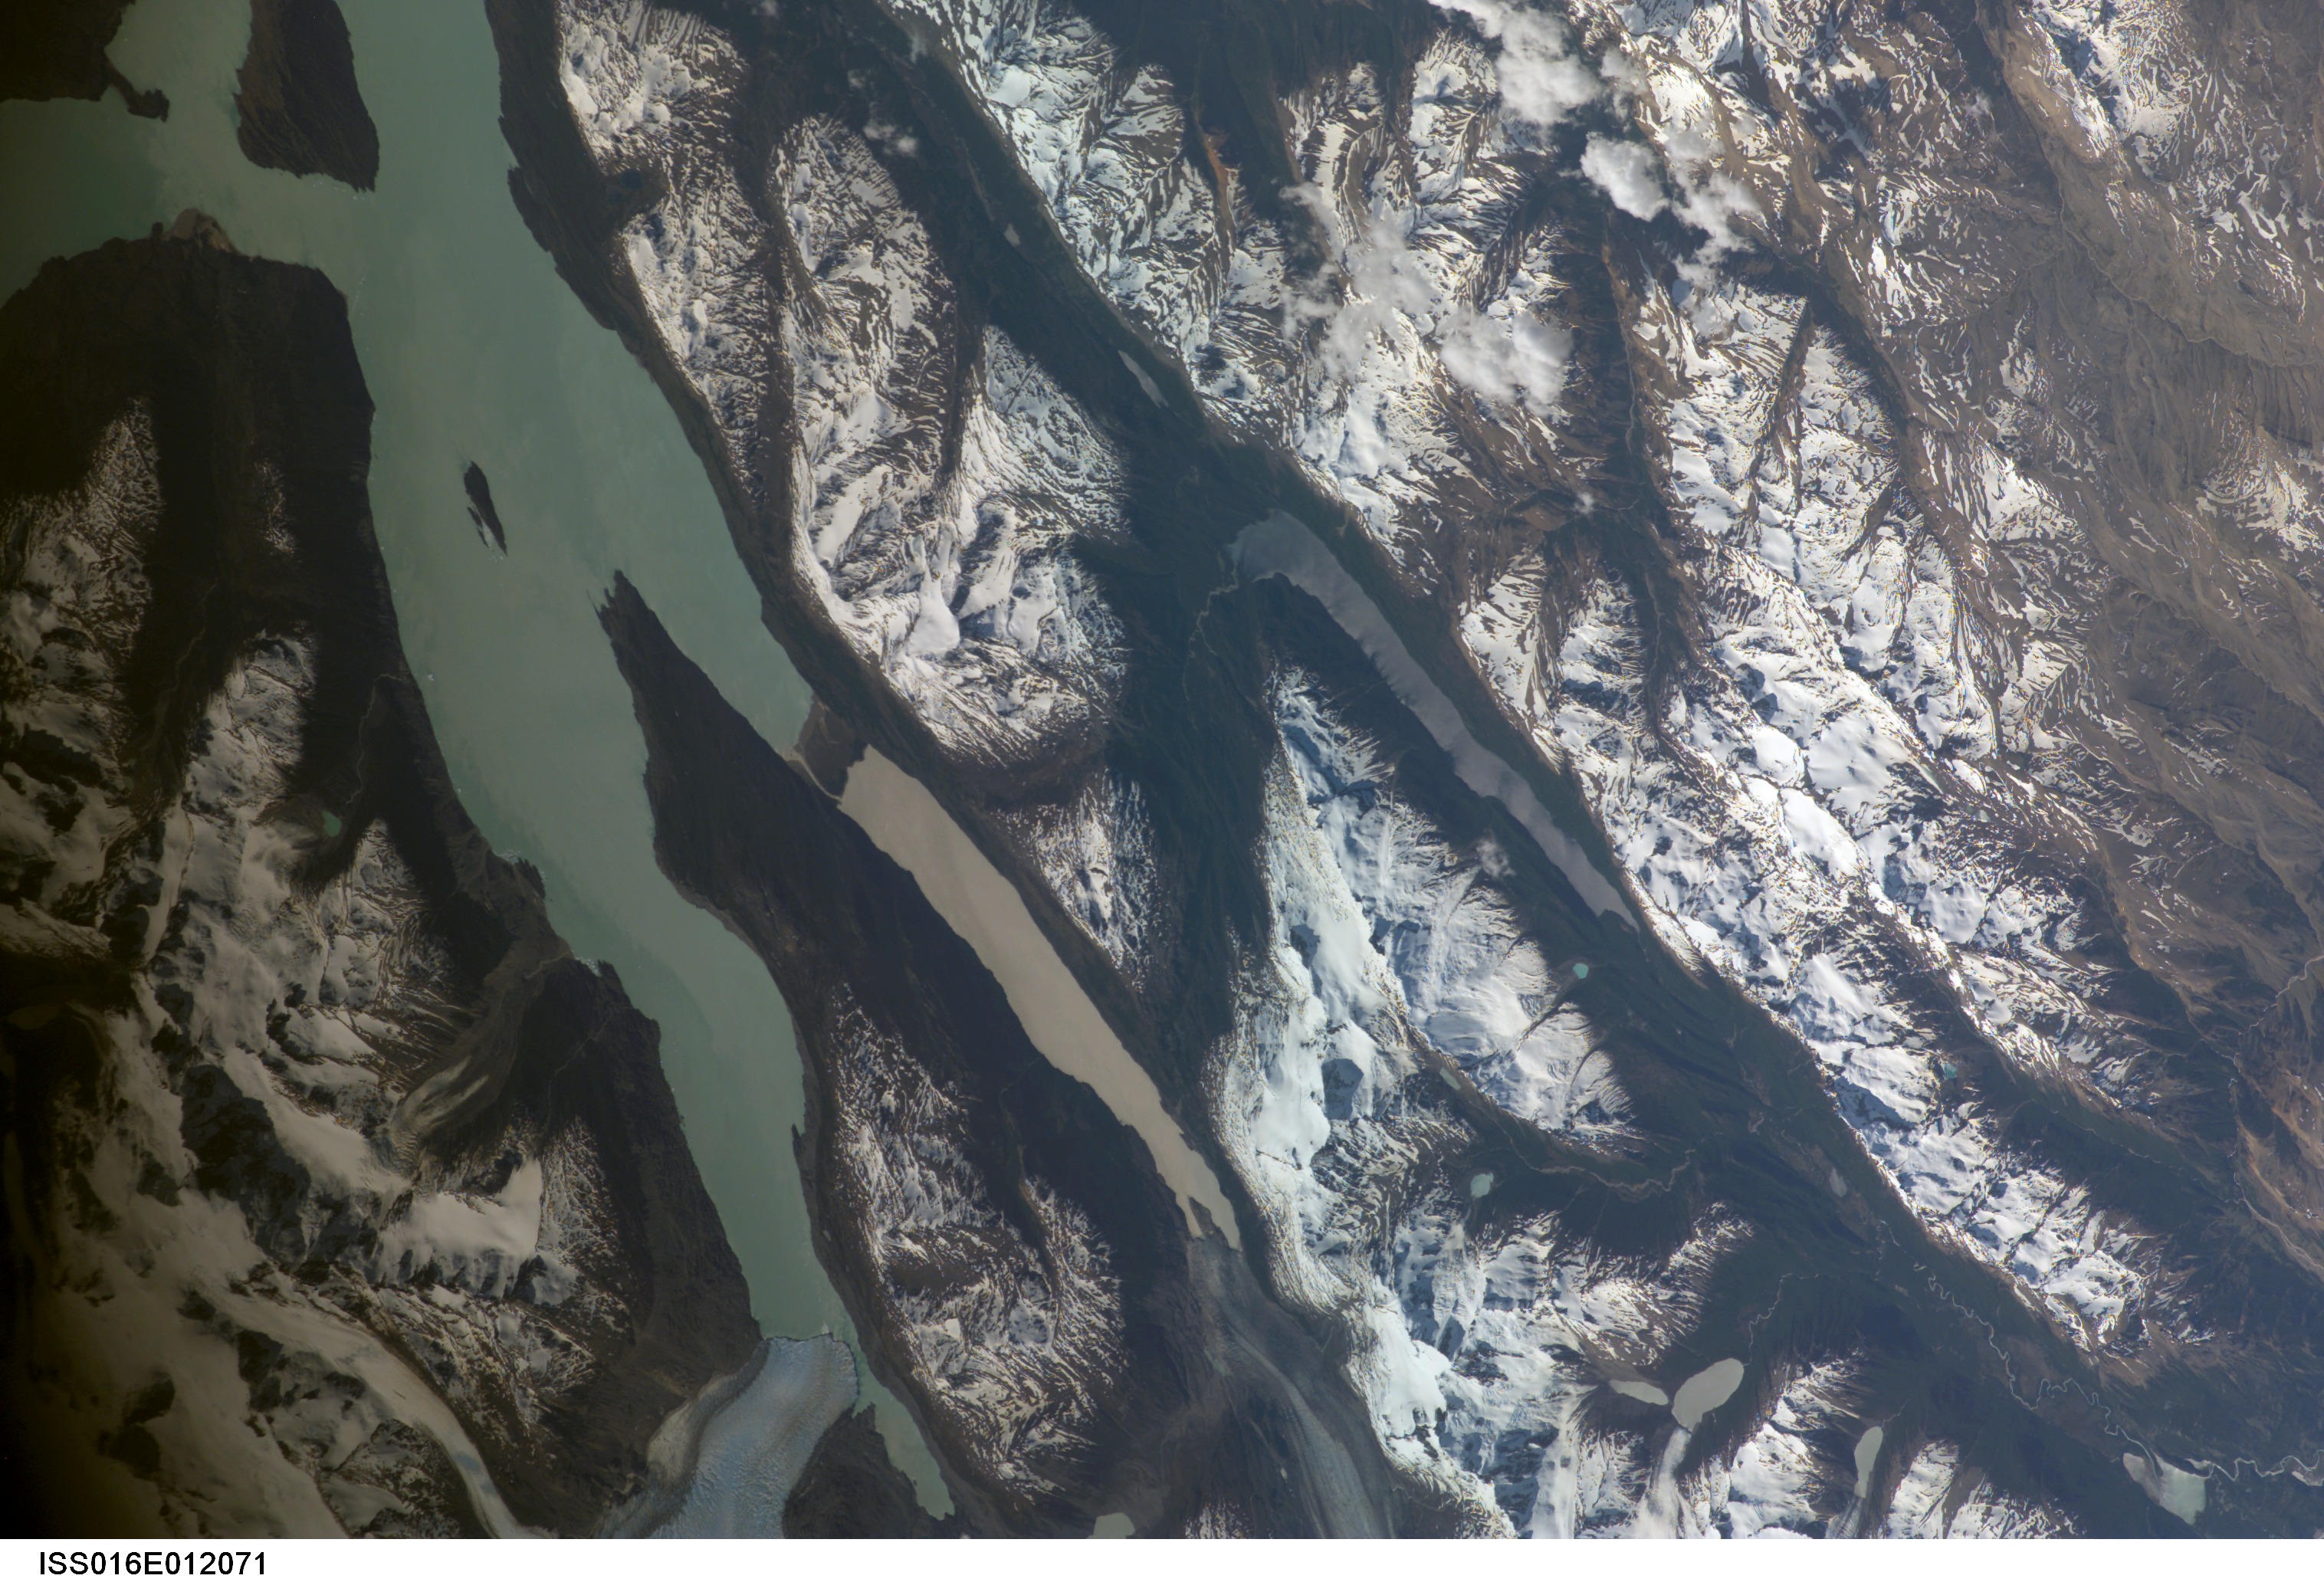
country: ARGENTINA
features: SNOW,LAKE SAN MARTIN,ANDES MOUNTAINS
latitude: -49.0
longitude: -72.9
